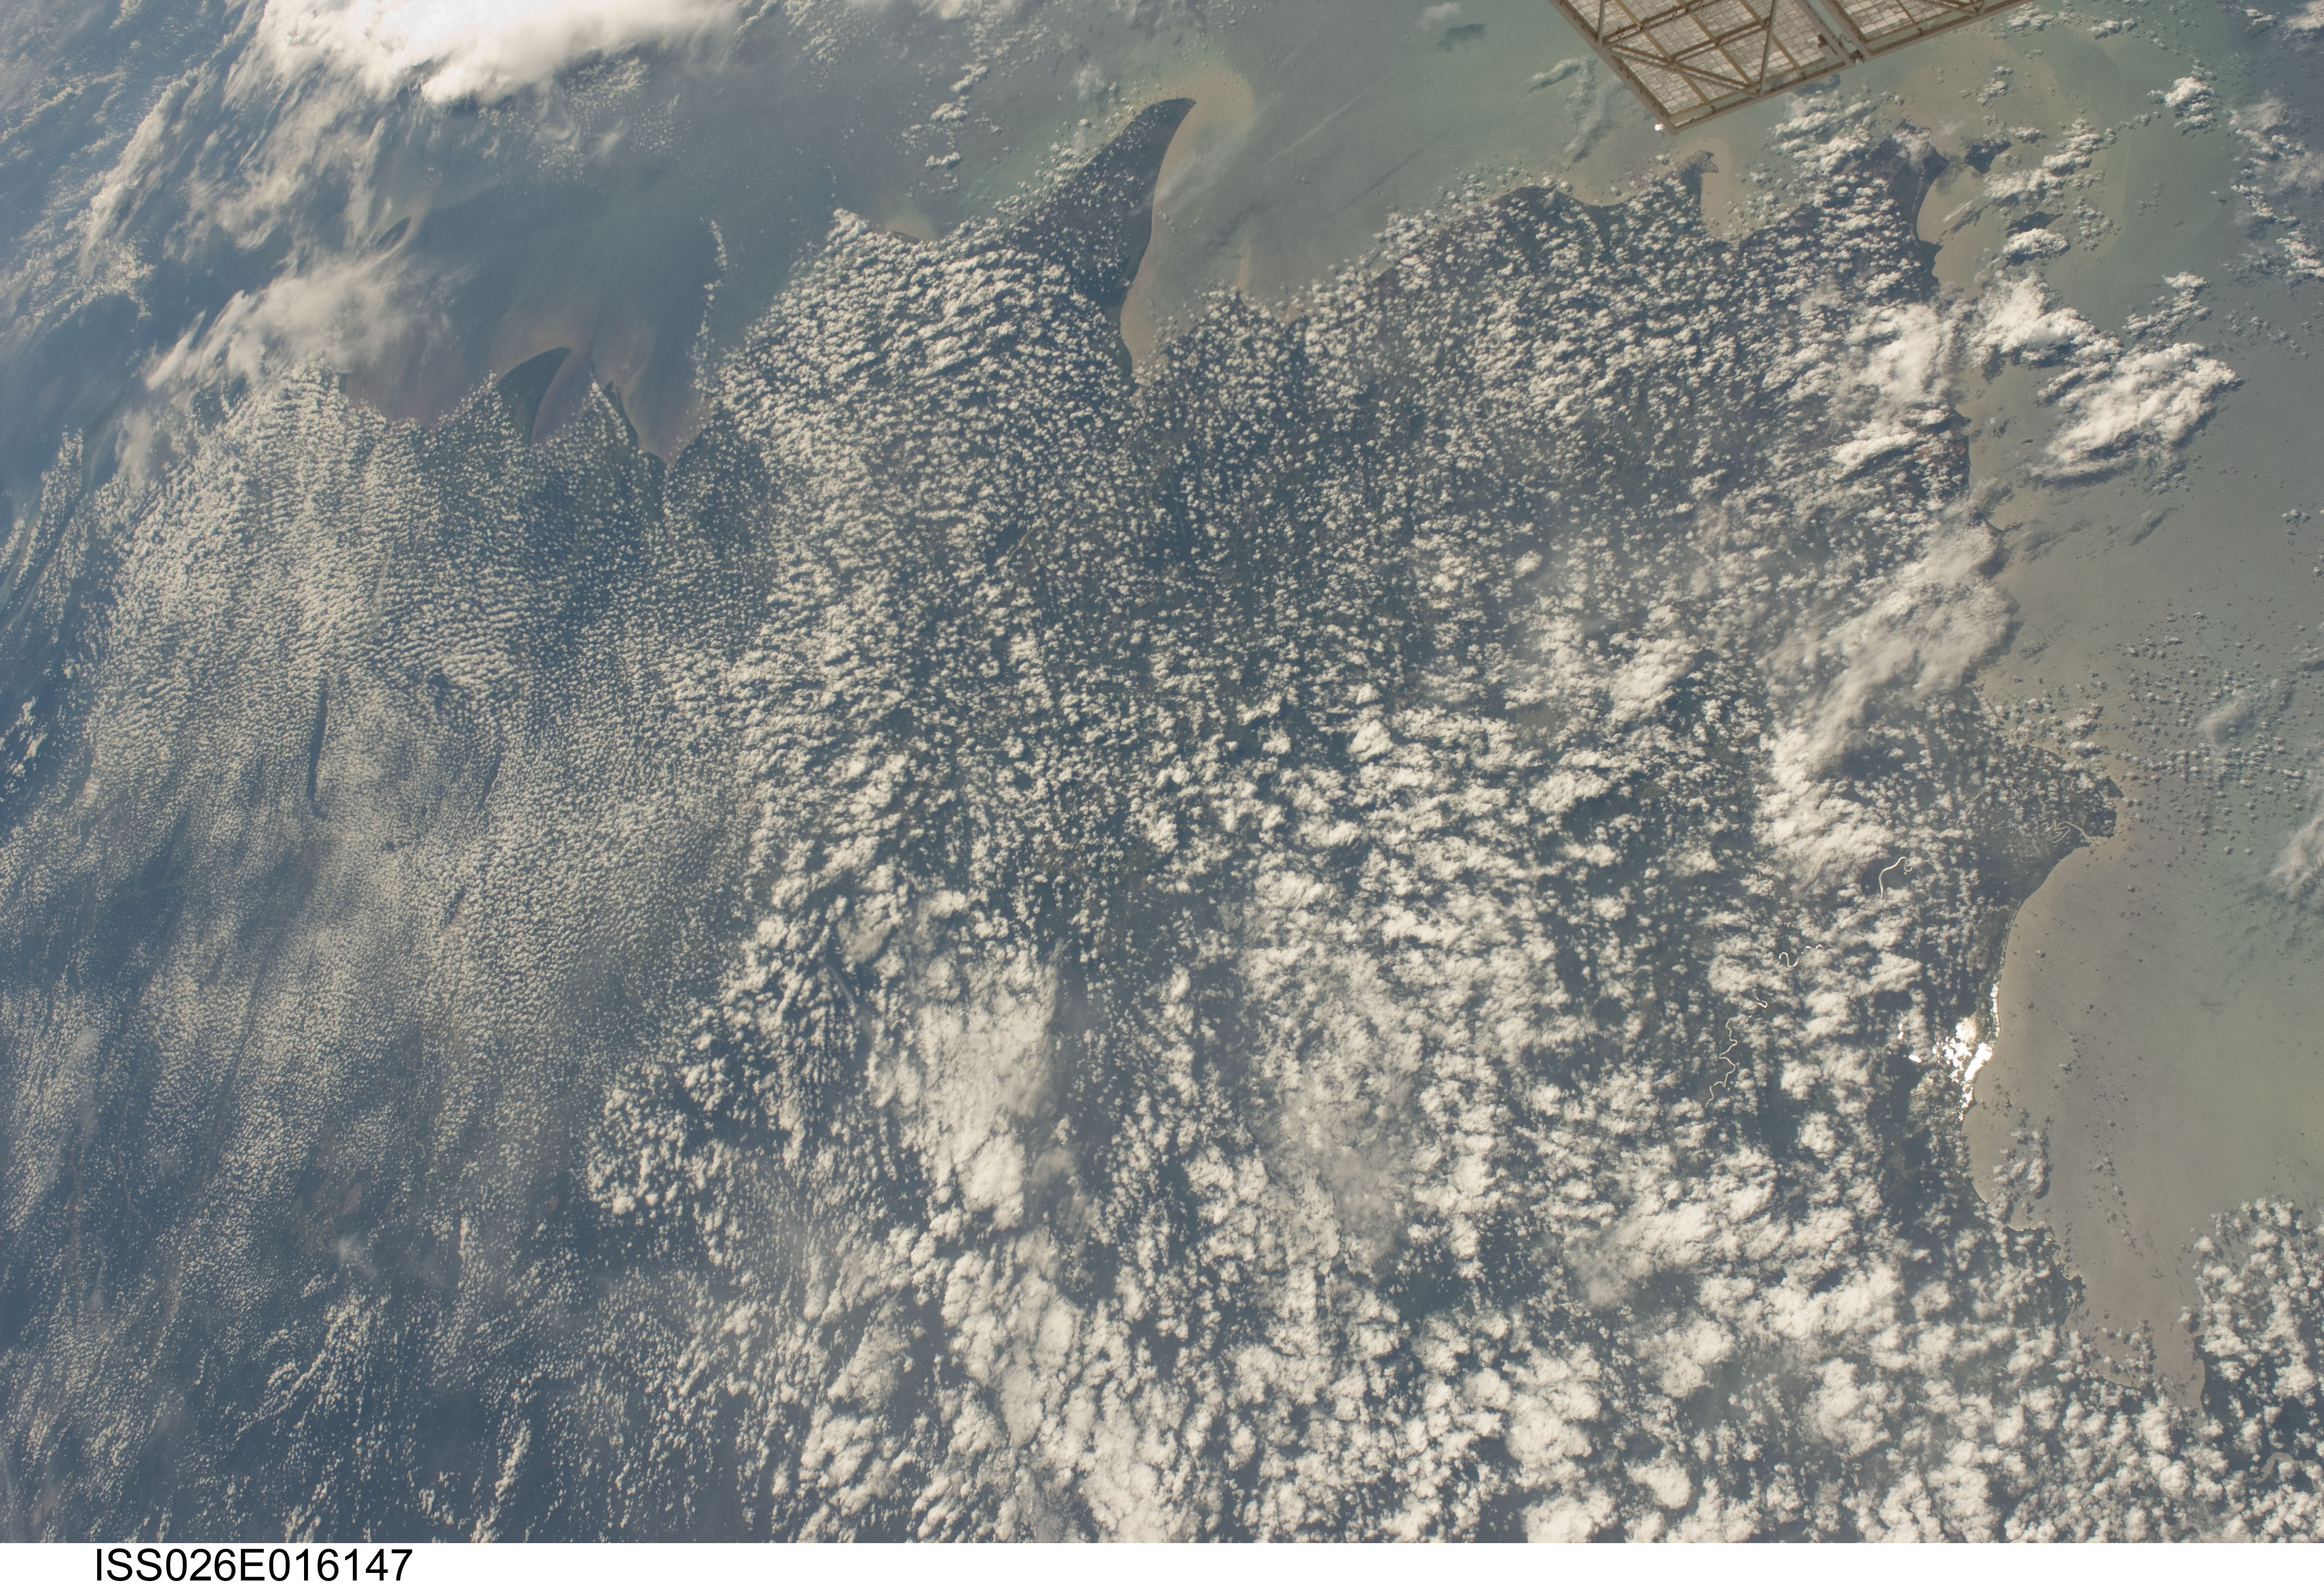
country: INDONESIA-B
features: S KALIMANTAN COAST, C. PUTING
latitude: -2.0
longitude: 111.5
